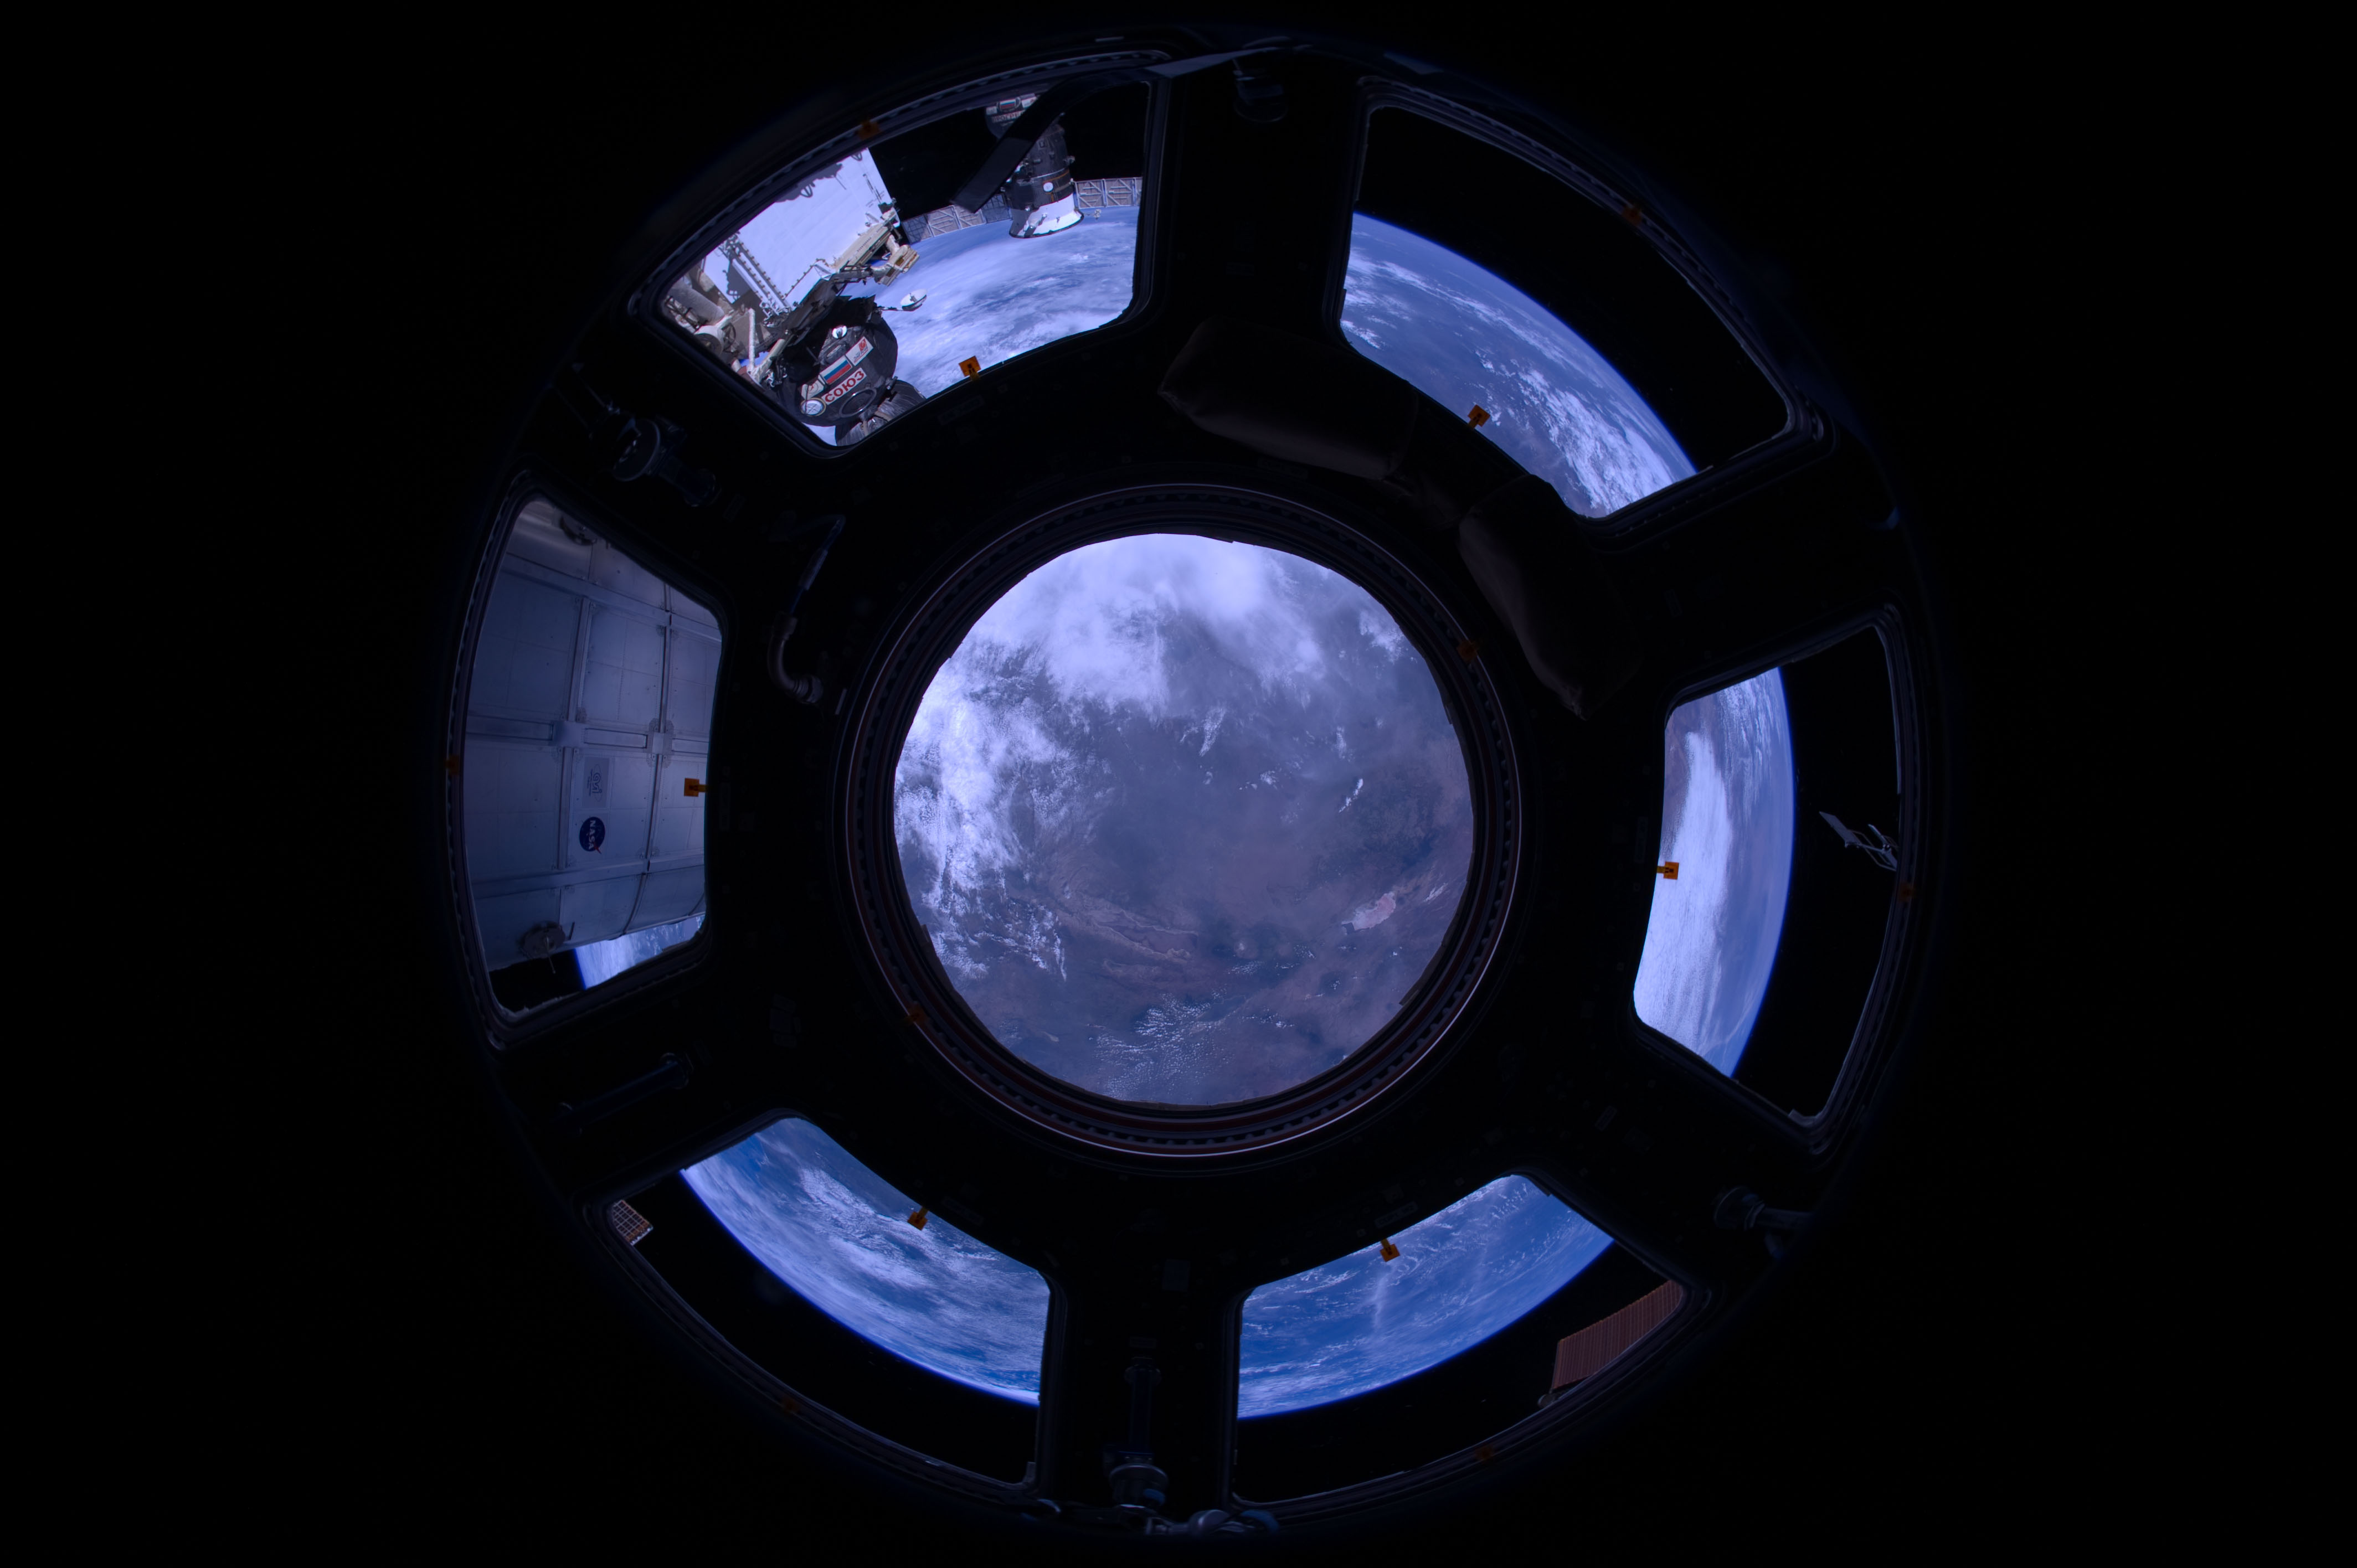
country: TANZANIA
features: L. EYASI, L. NATRON, NGORONGORO CRATER
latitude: -2.5
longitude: 34.5
